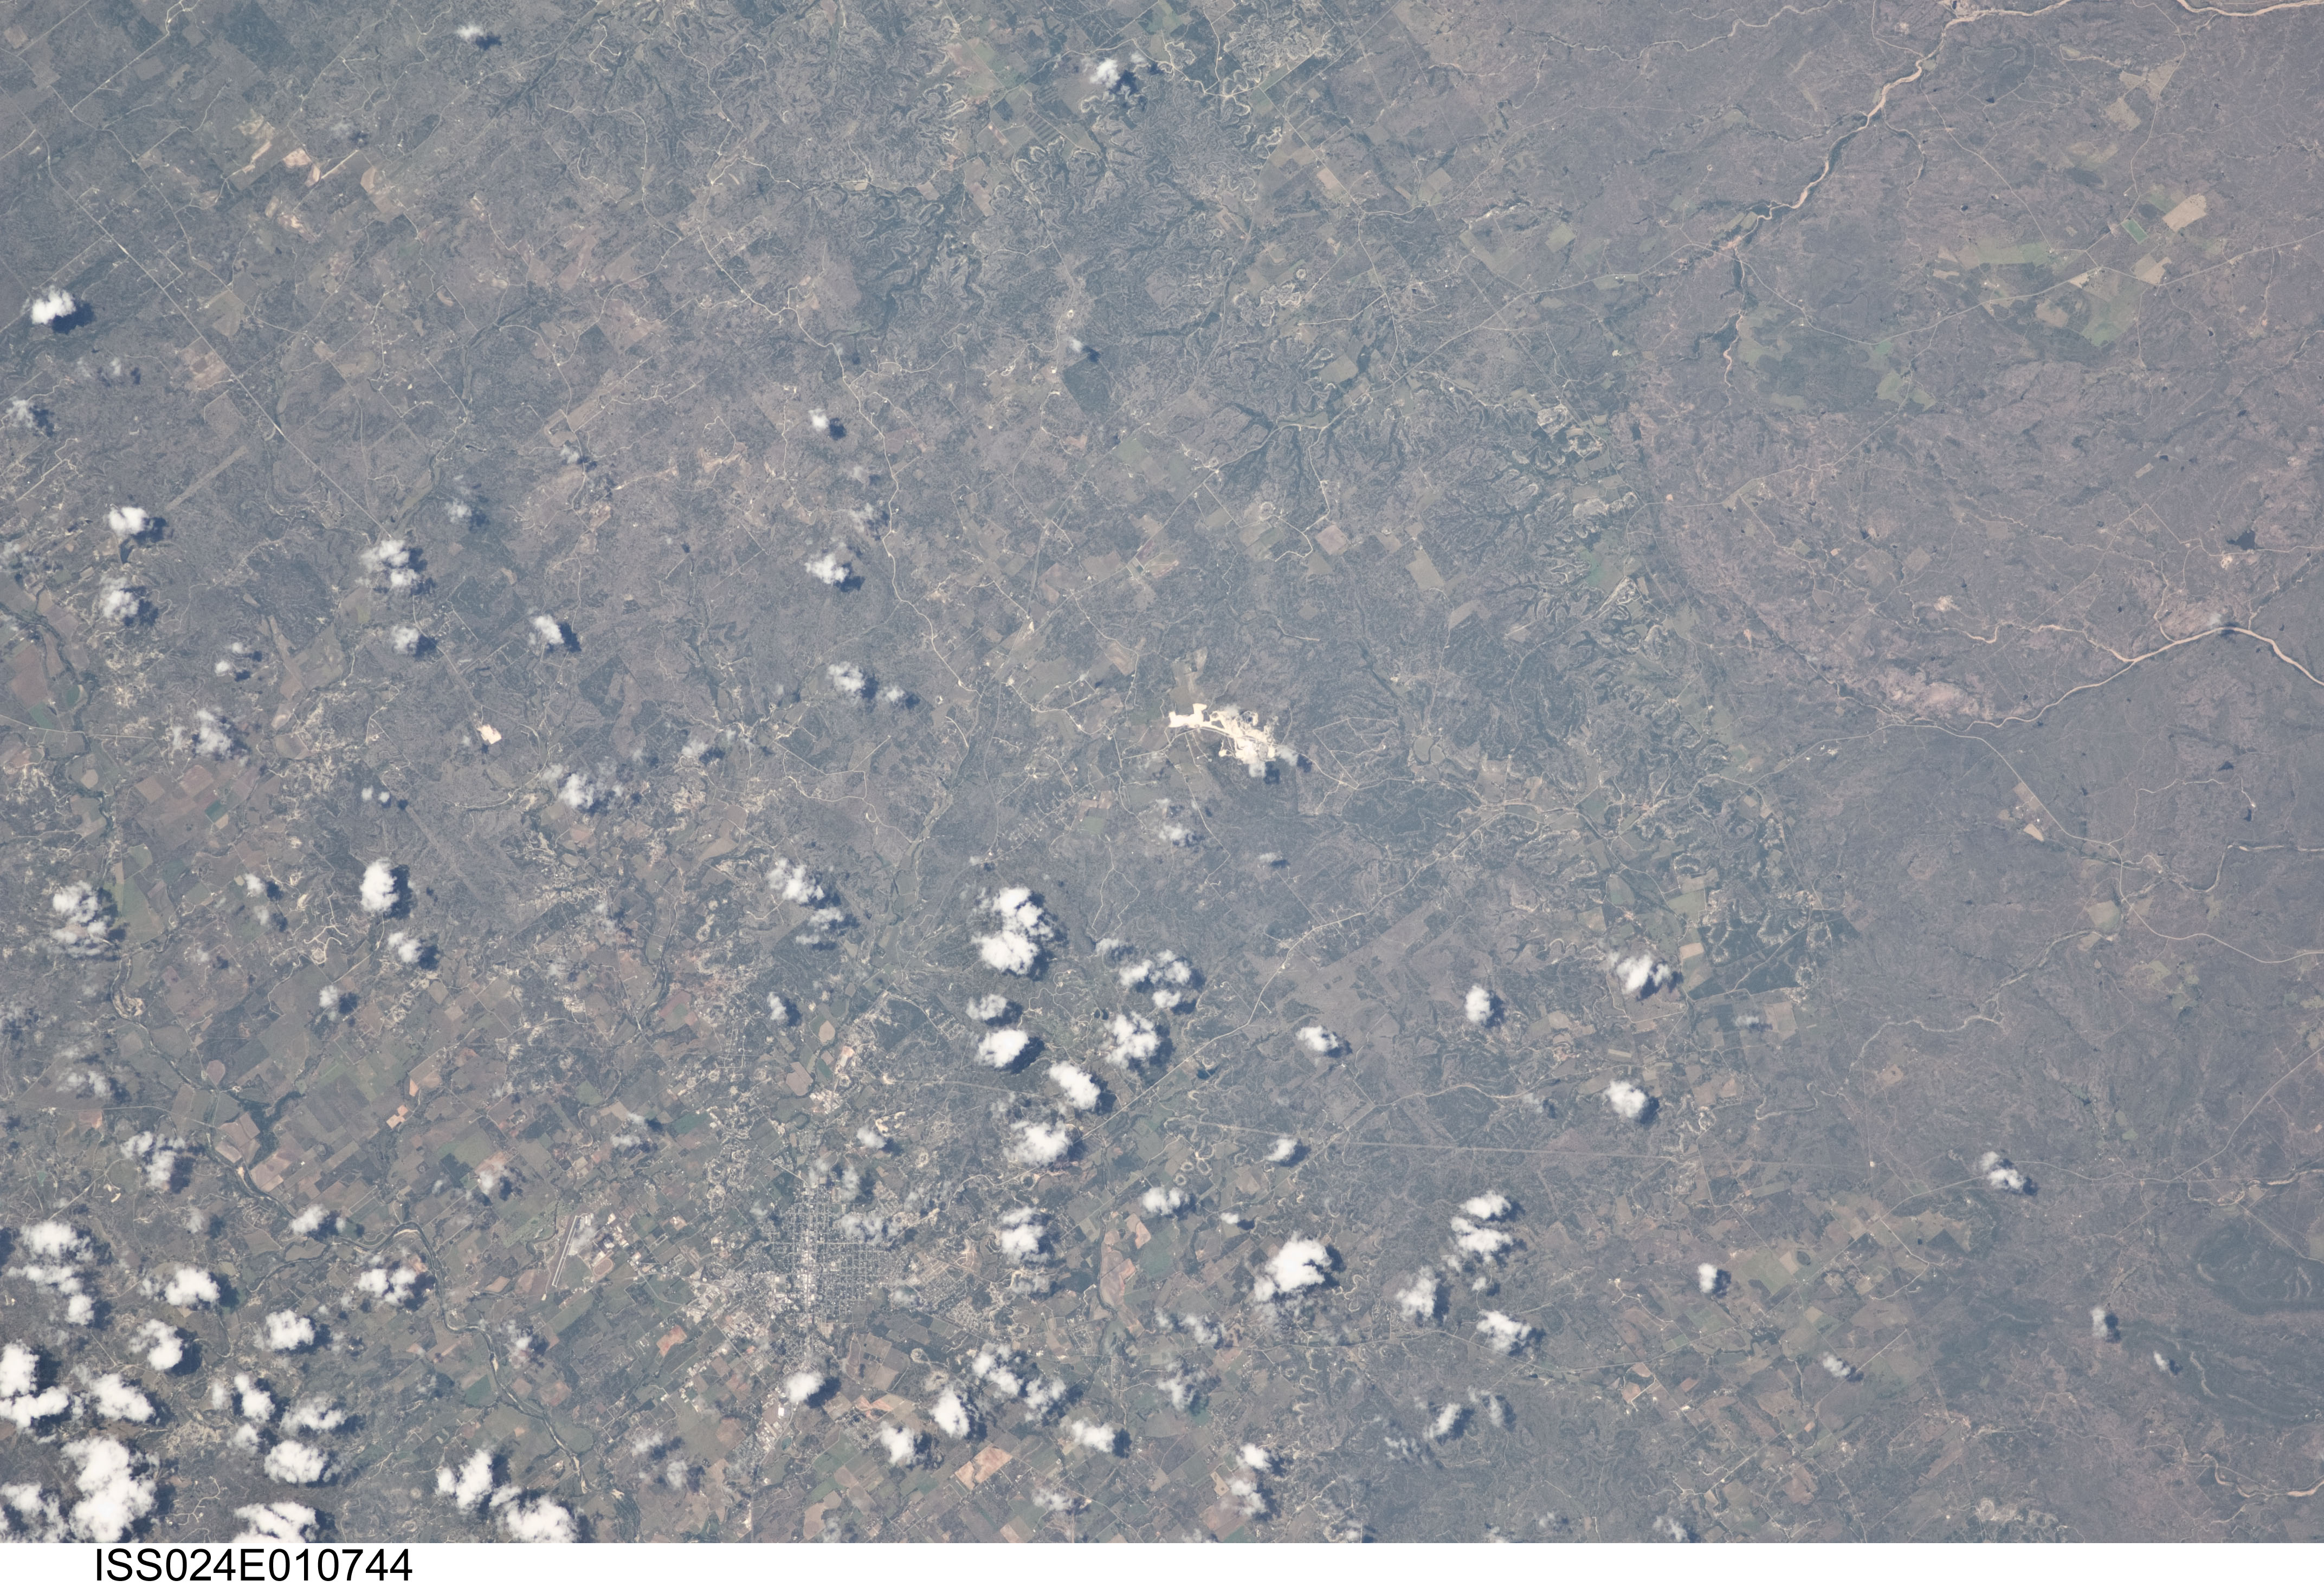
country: USA-TEXAS
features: FREDERICKSBURG, MINE, CRABAPPLE, ENCHANTED ROCK
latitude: 30.4
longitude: -98.9
